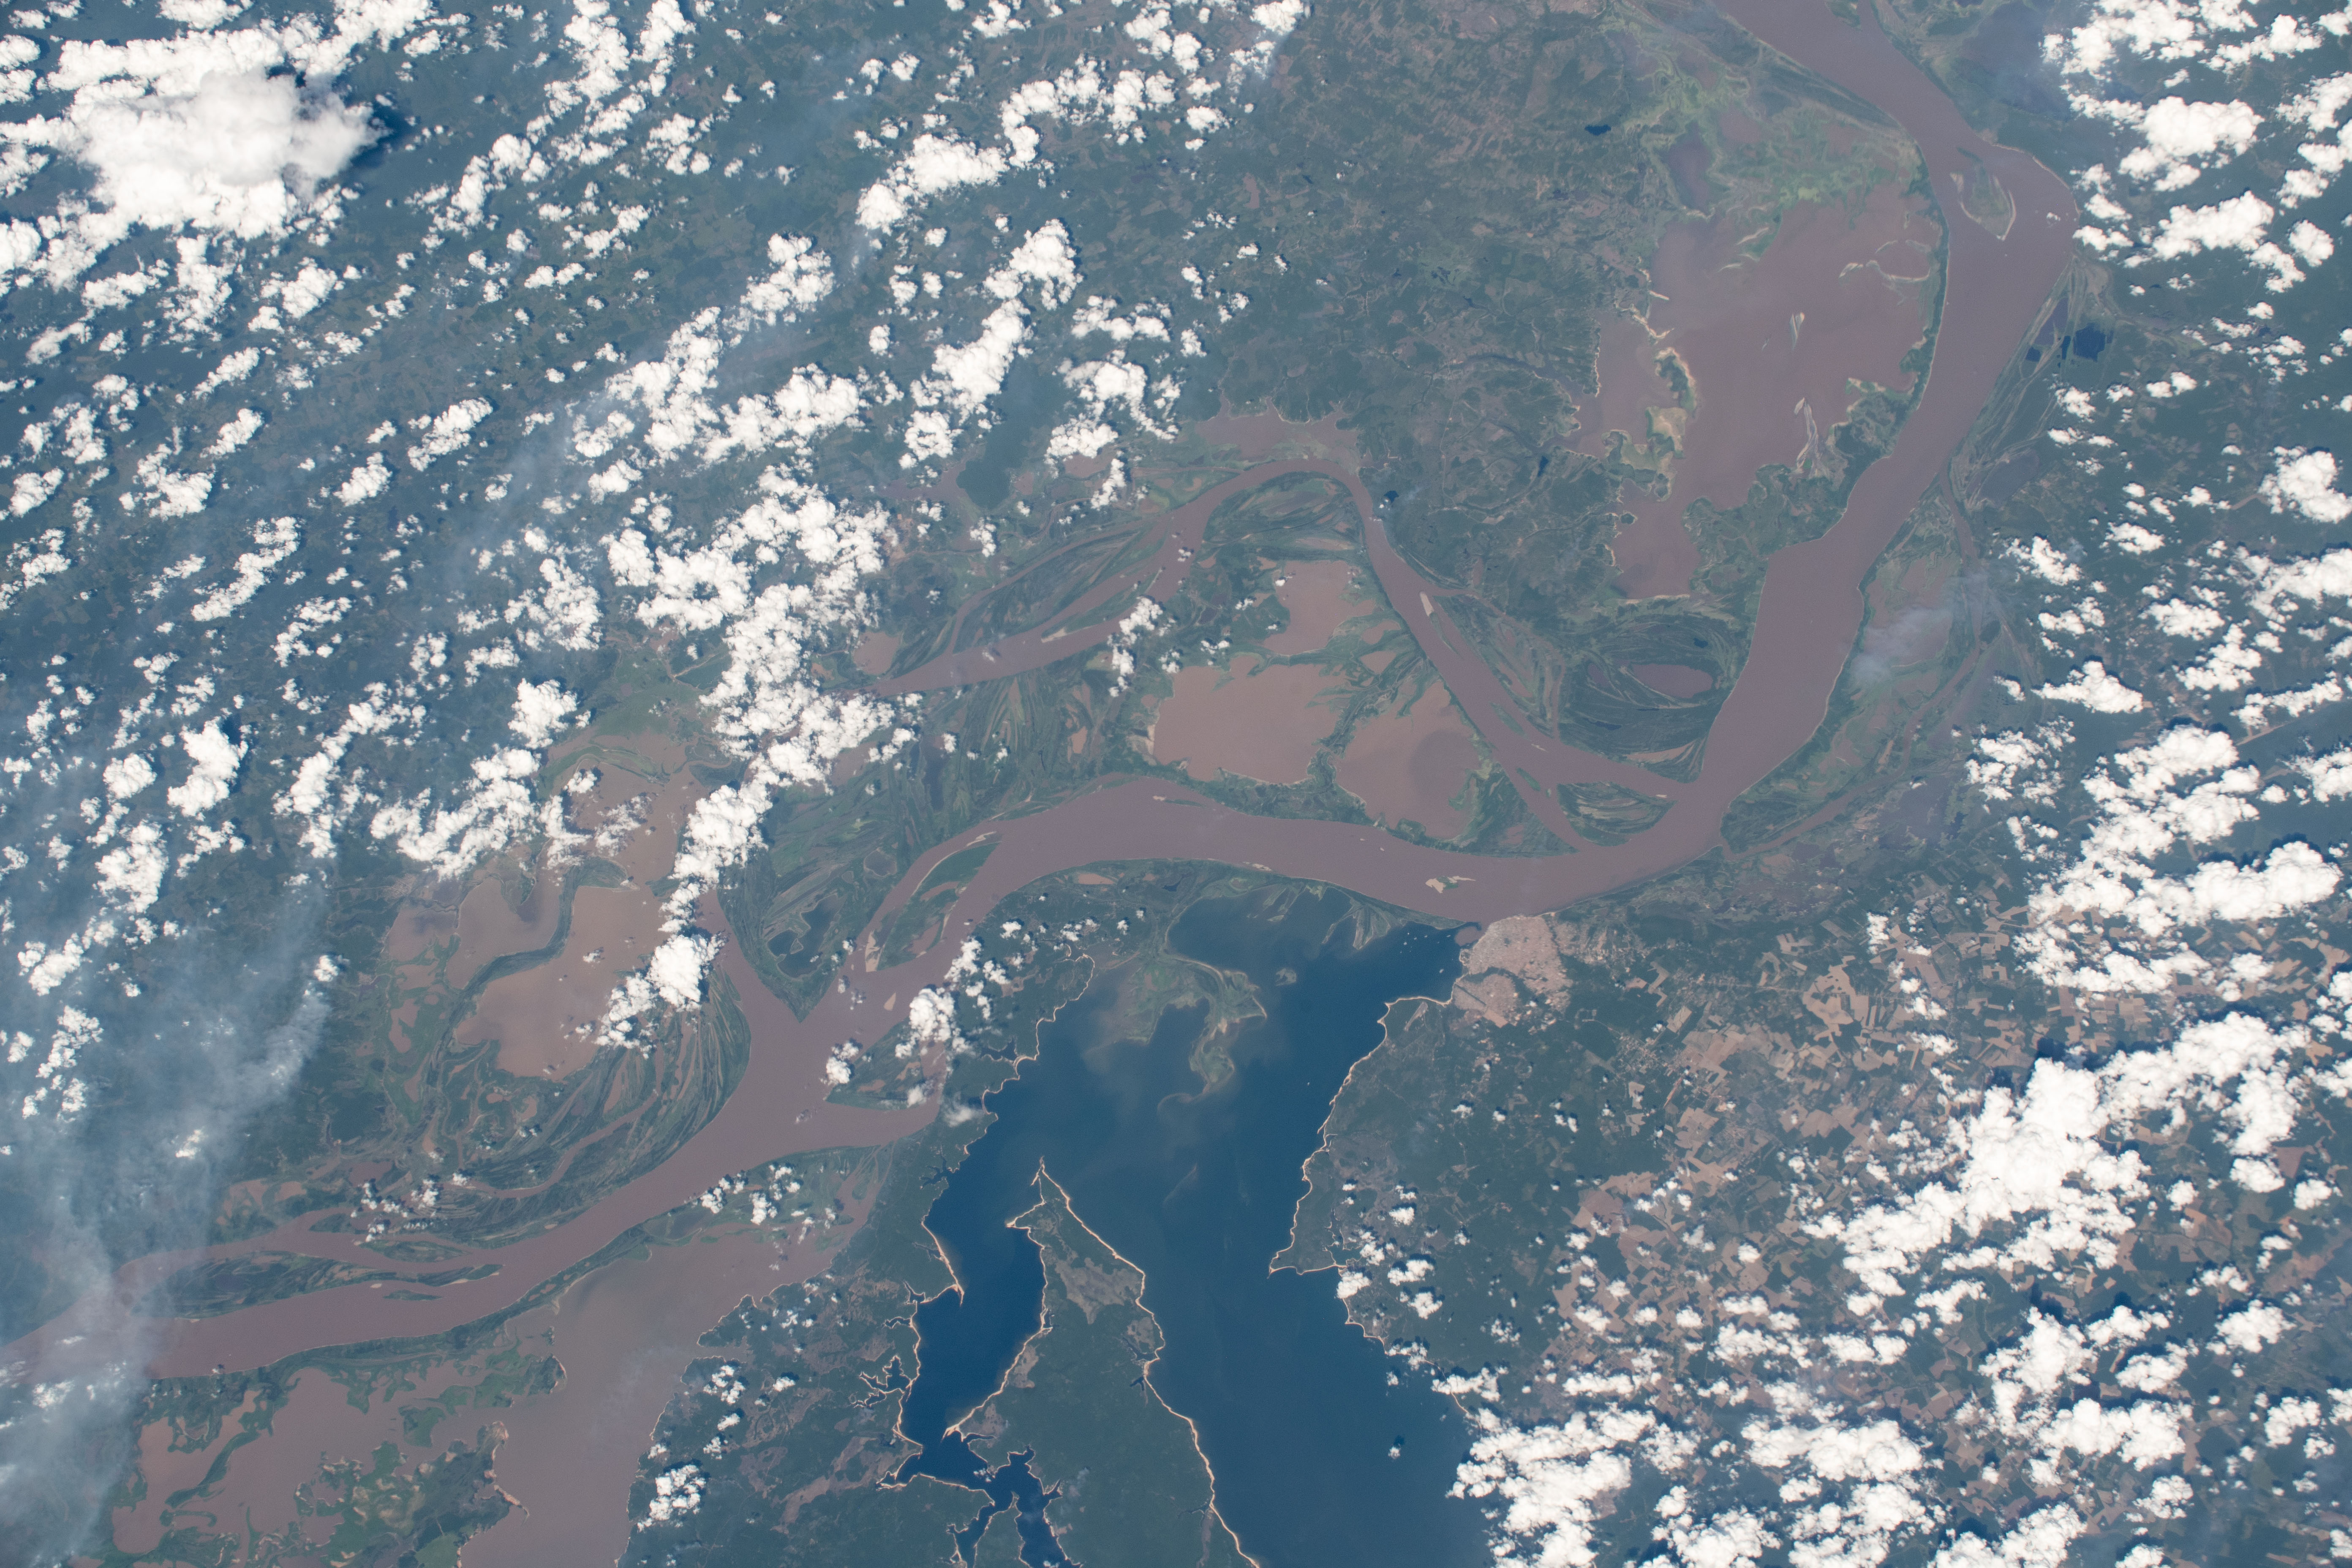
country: BRAZIL
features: AMAZON RIVER, LAGO GRANDE DE MONTE ALEGRE, TAPAJOS
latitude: -2.3
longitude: -54.7
